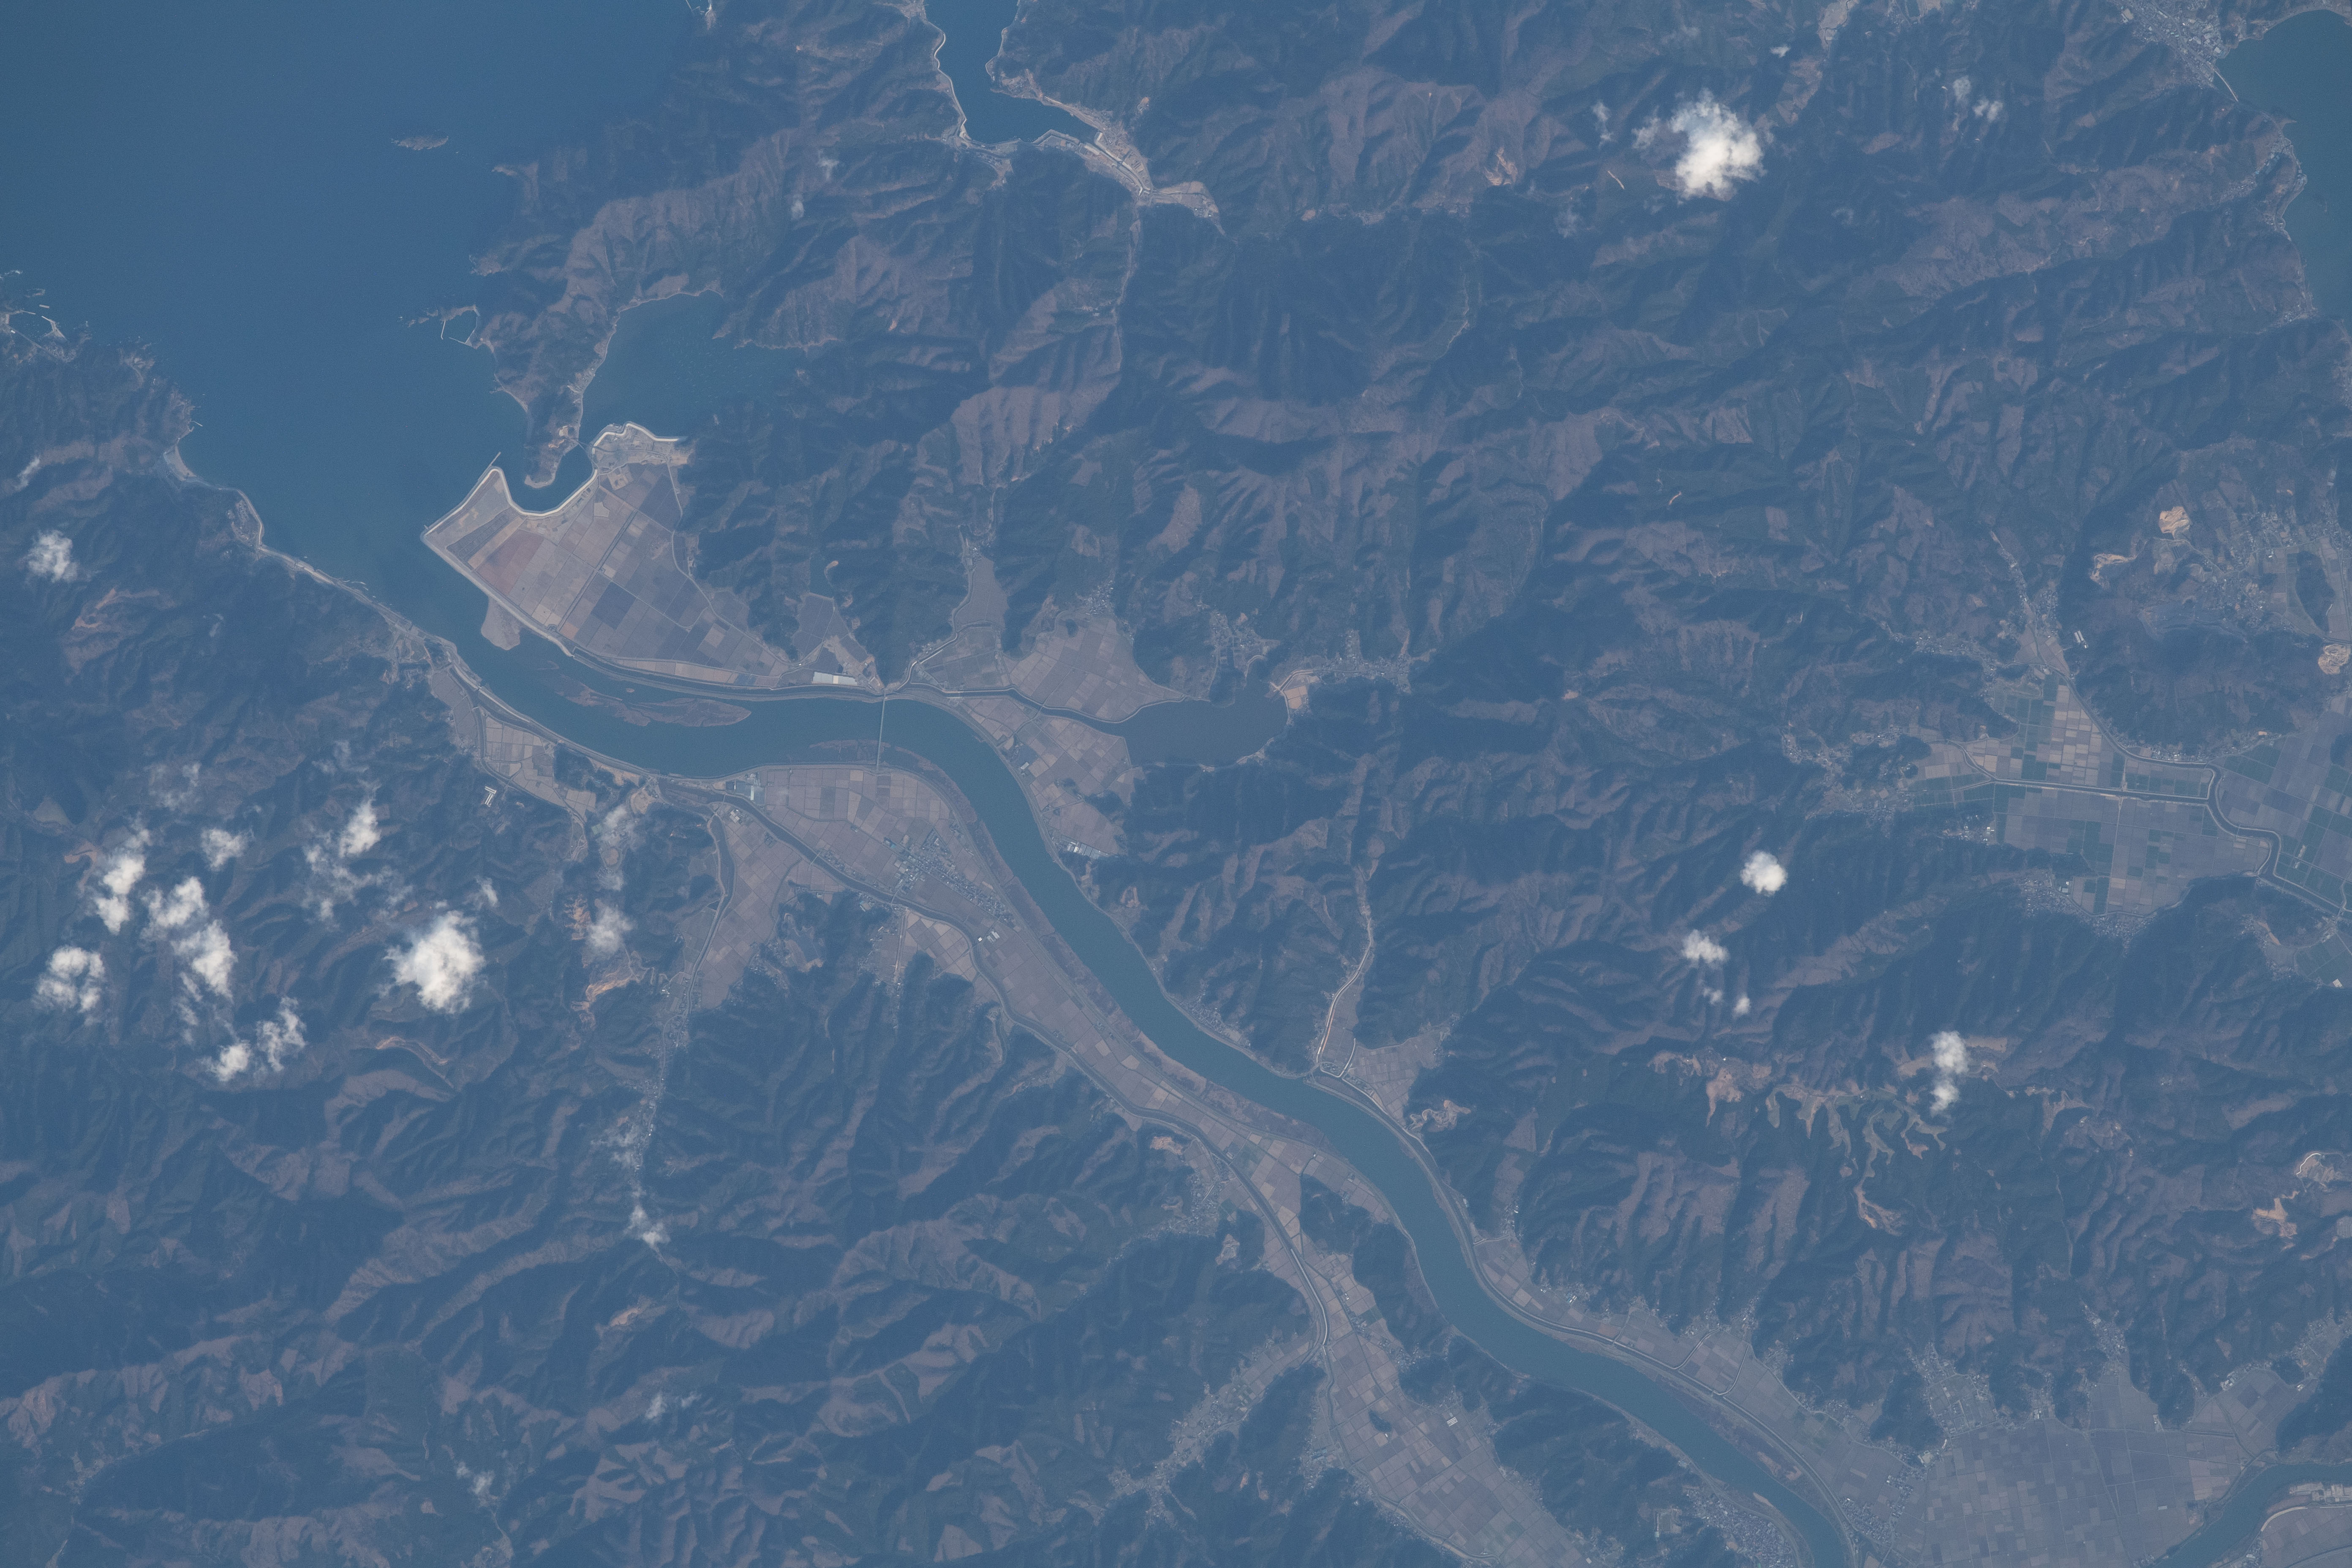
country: JAPAN
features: MOUNTAINS, KITAKAMI RIVER, FUJI RIVER, MOUNTAINS
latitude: 38.5
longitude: 141.4
